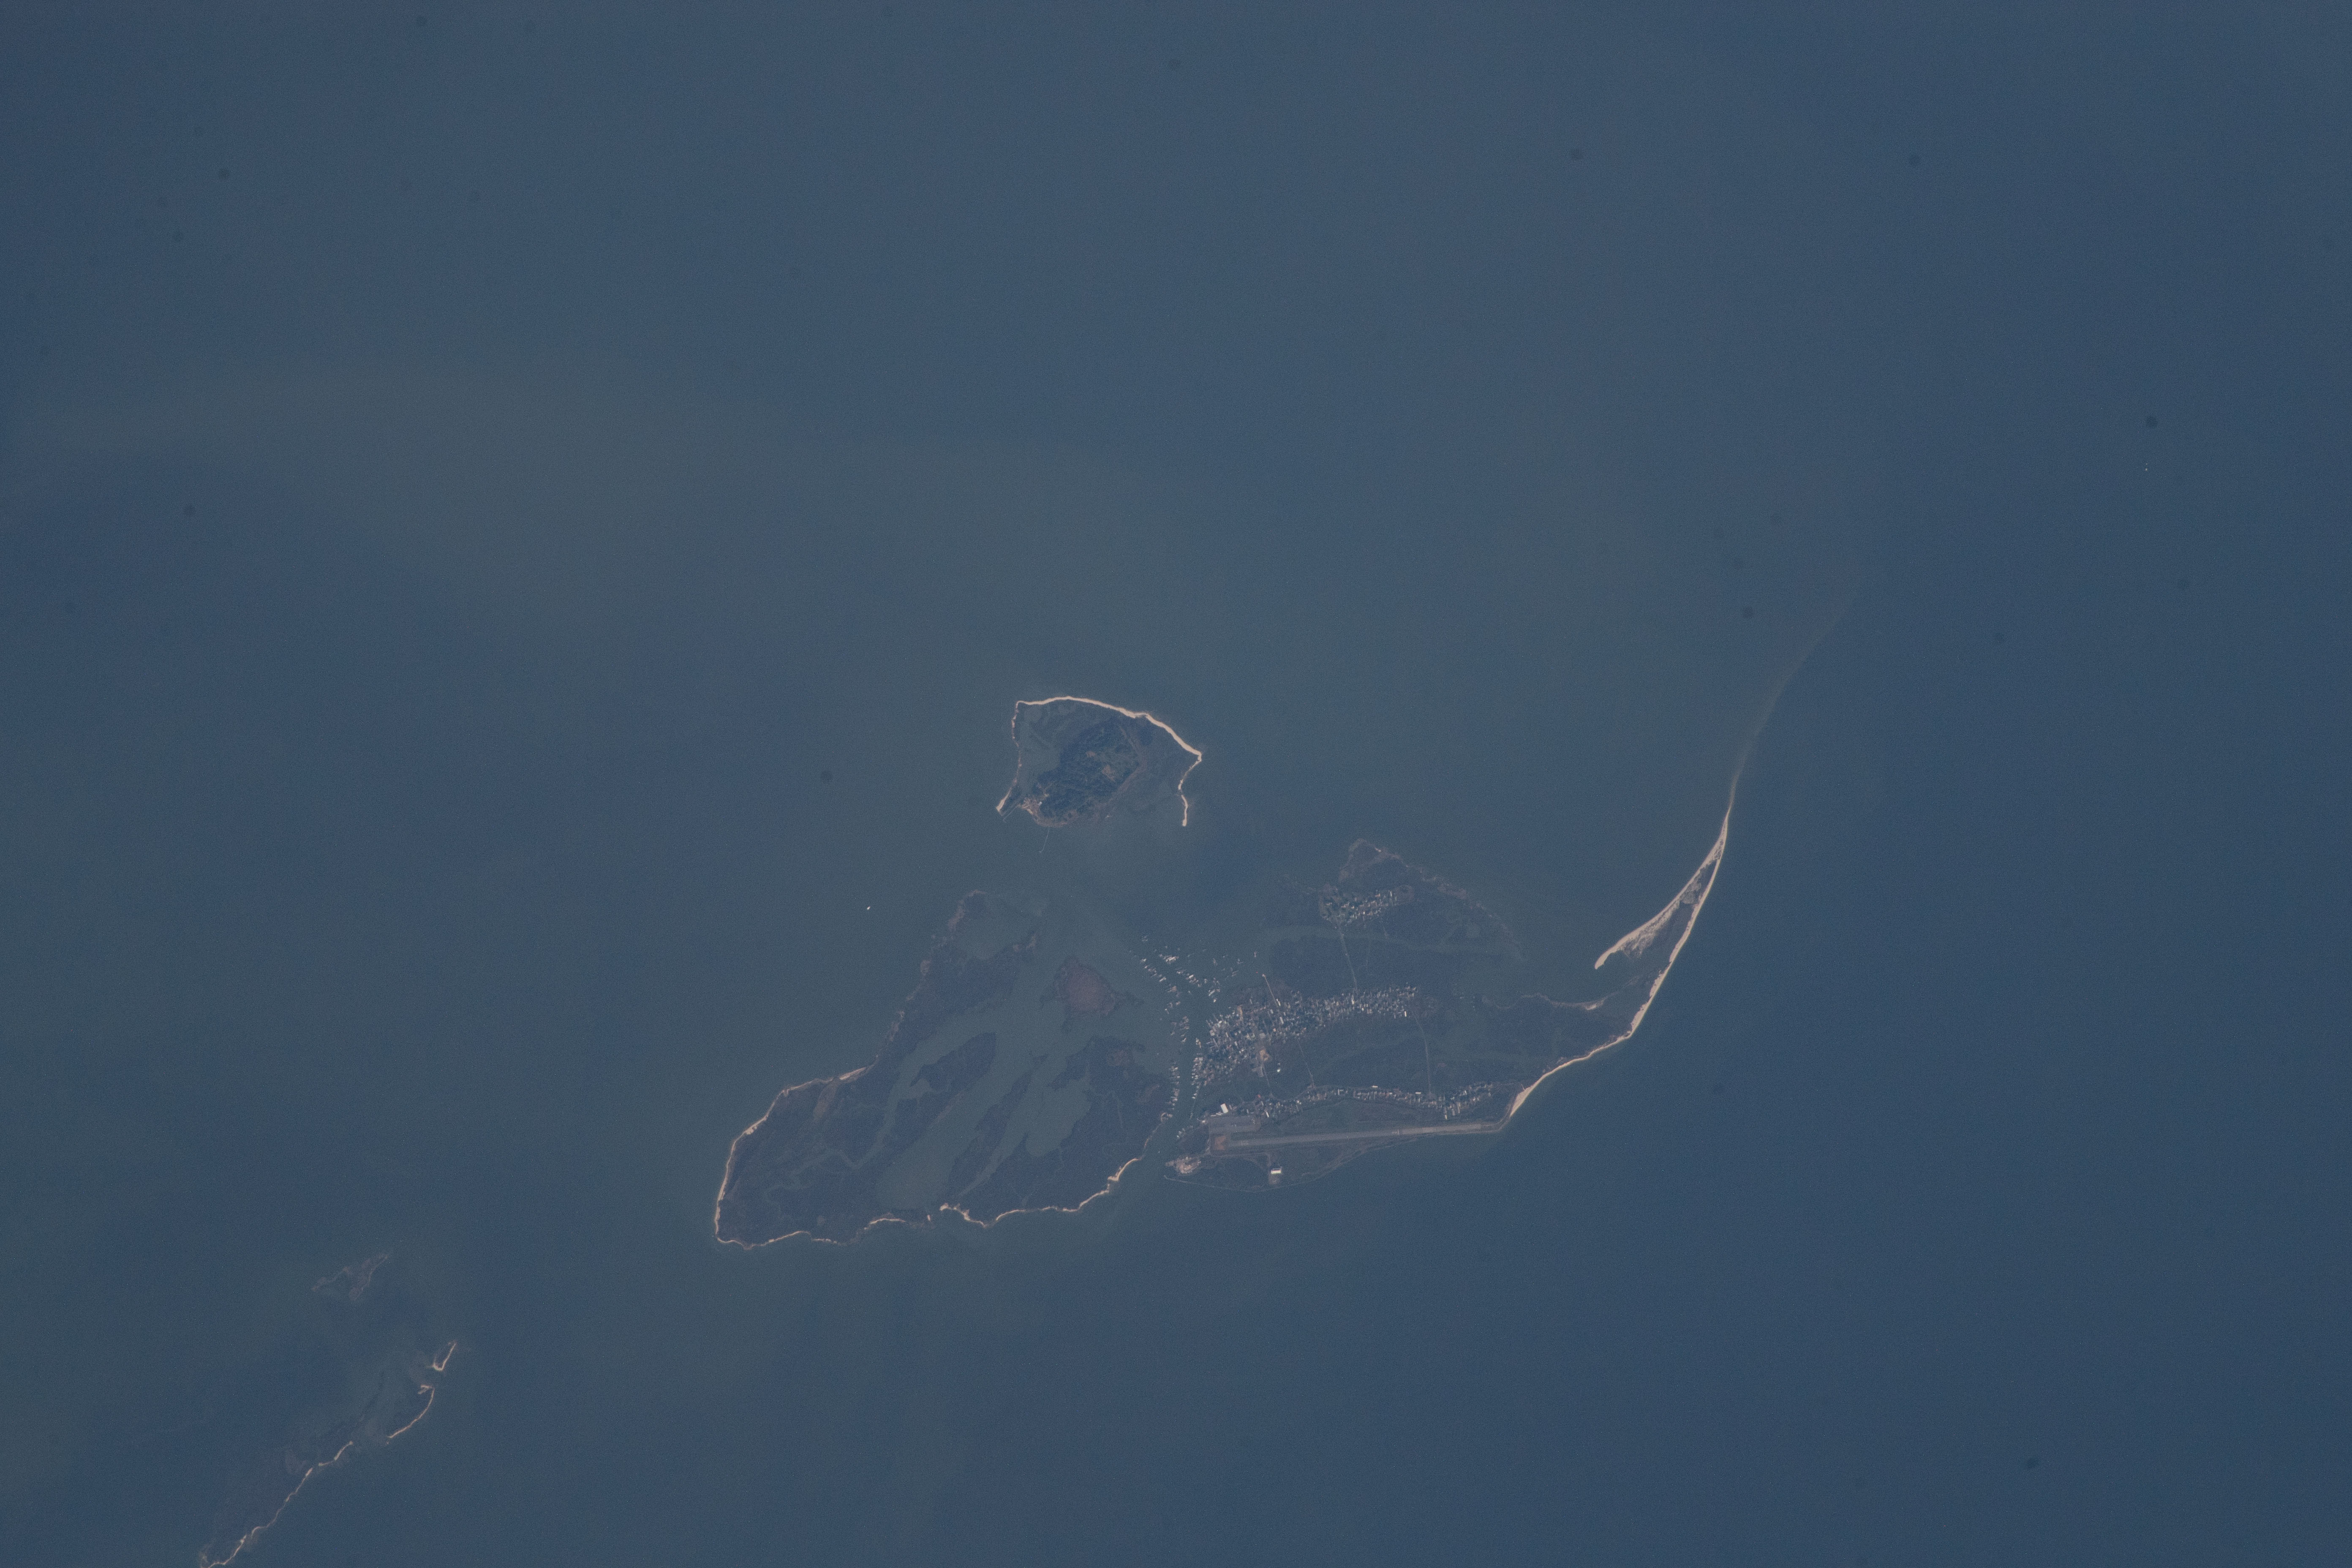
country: USA-MASSACHUSETTS
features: NANTUCKET, WAUWINET, POLPIS, COSKATA POND
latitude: 41.3
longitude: -70.2
